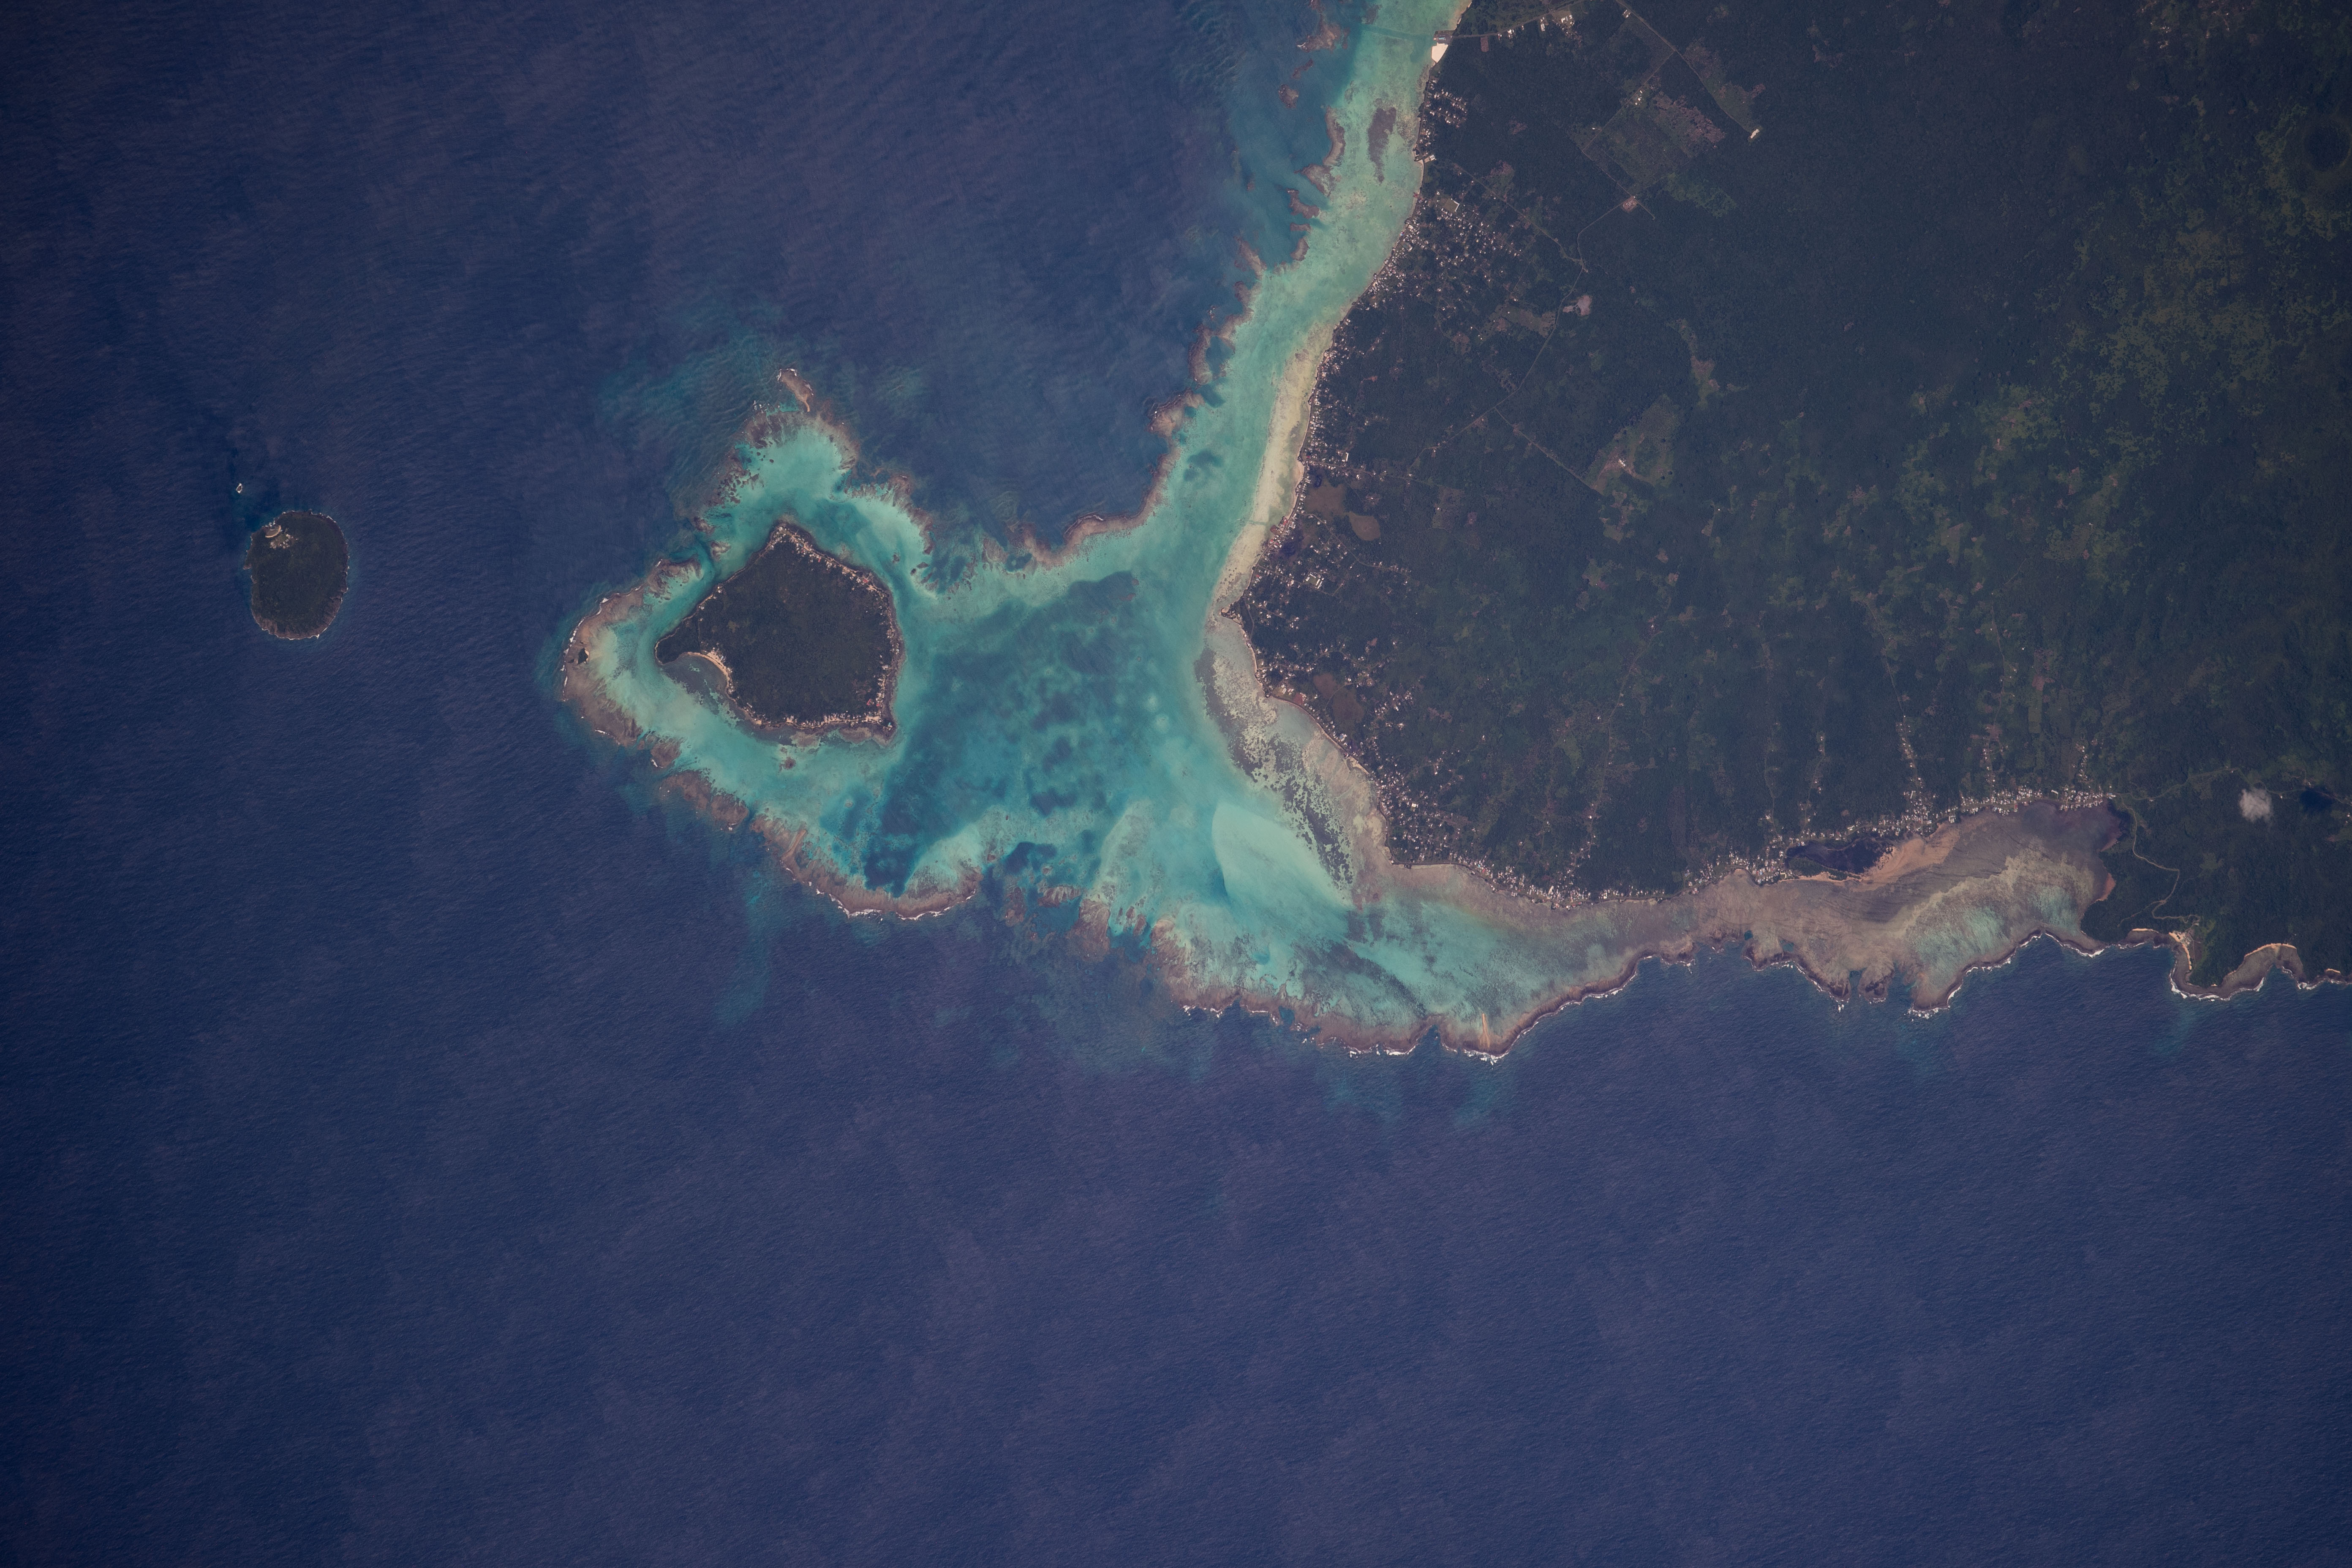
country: SAMOA ISLANDS
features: MANONO-UTA
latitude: -13.9
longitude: -172.1
